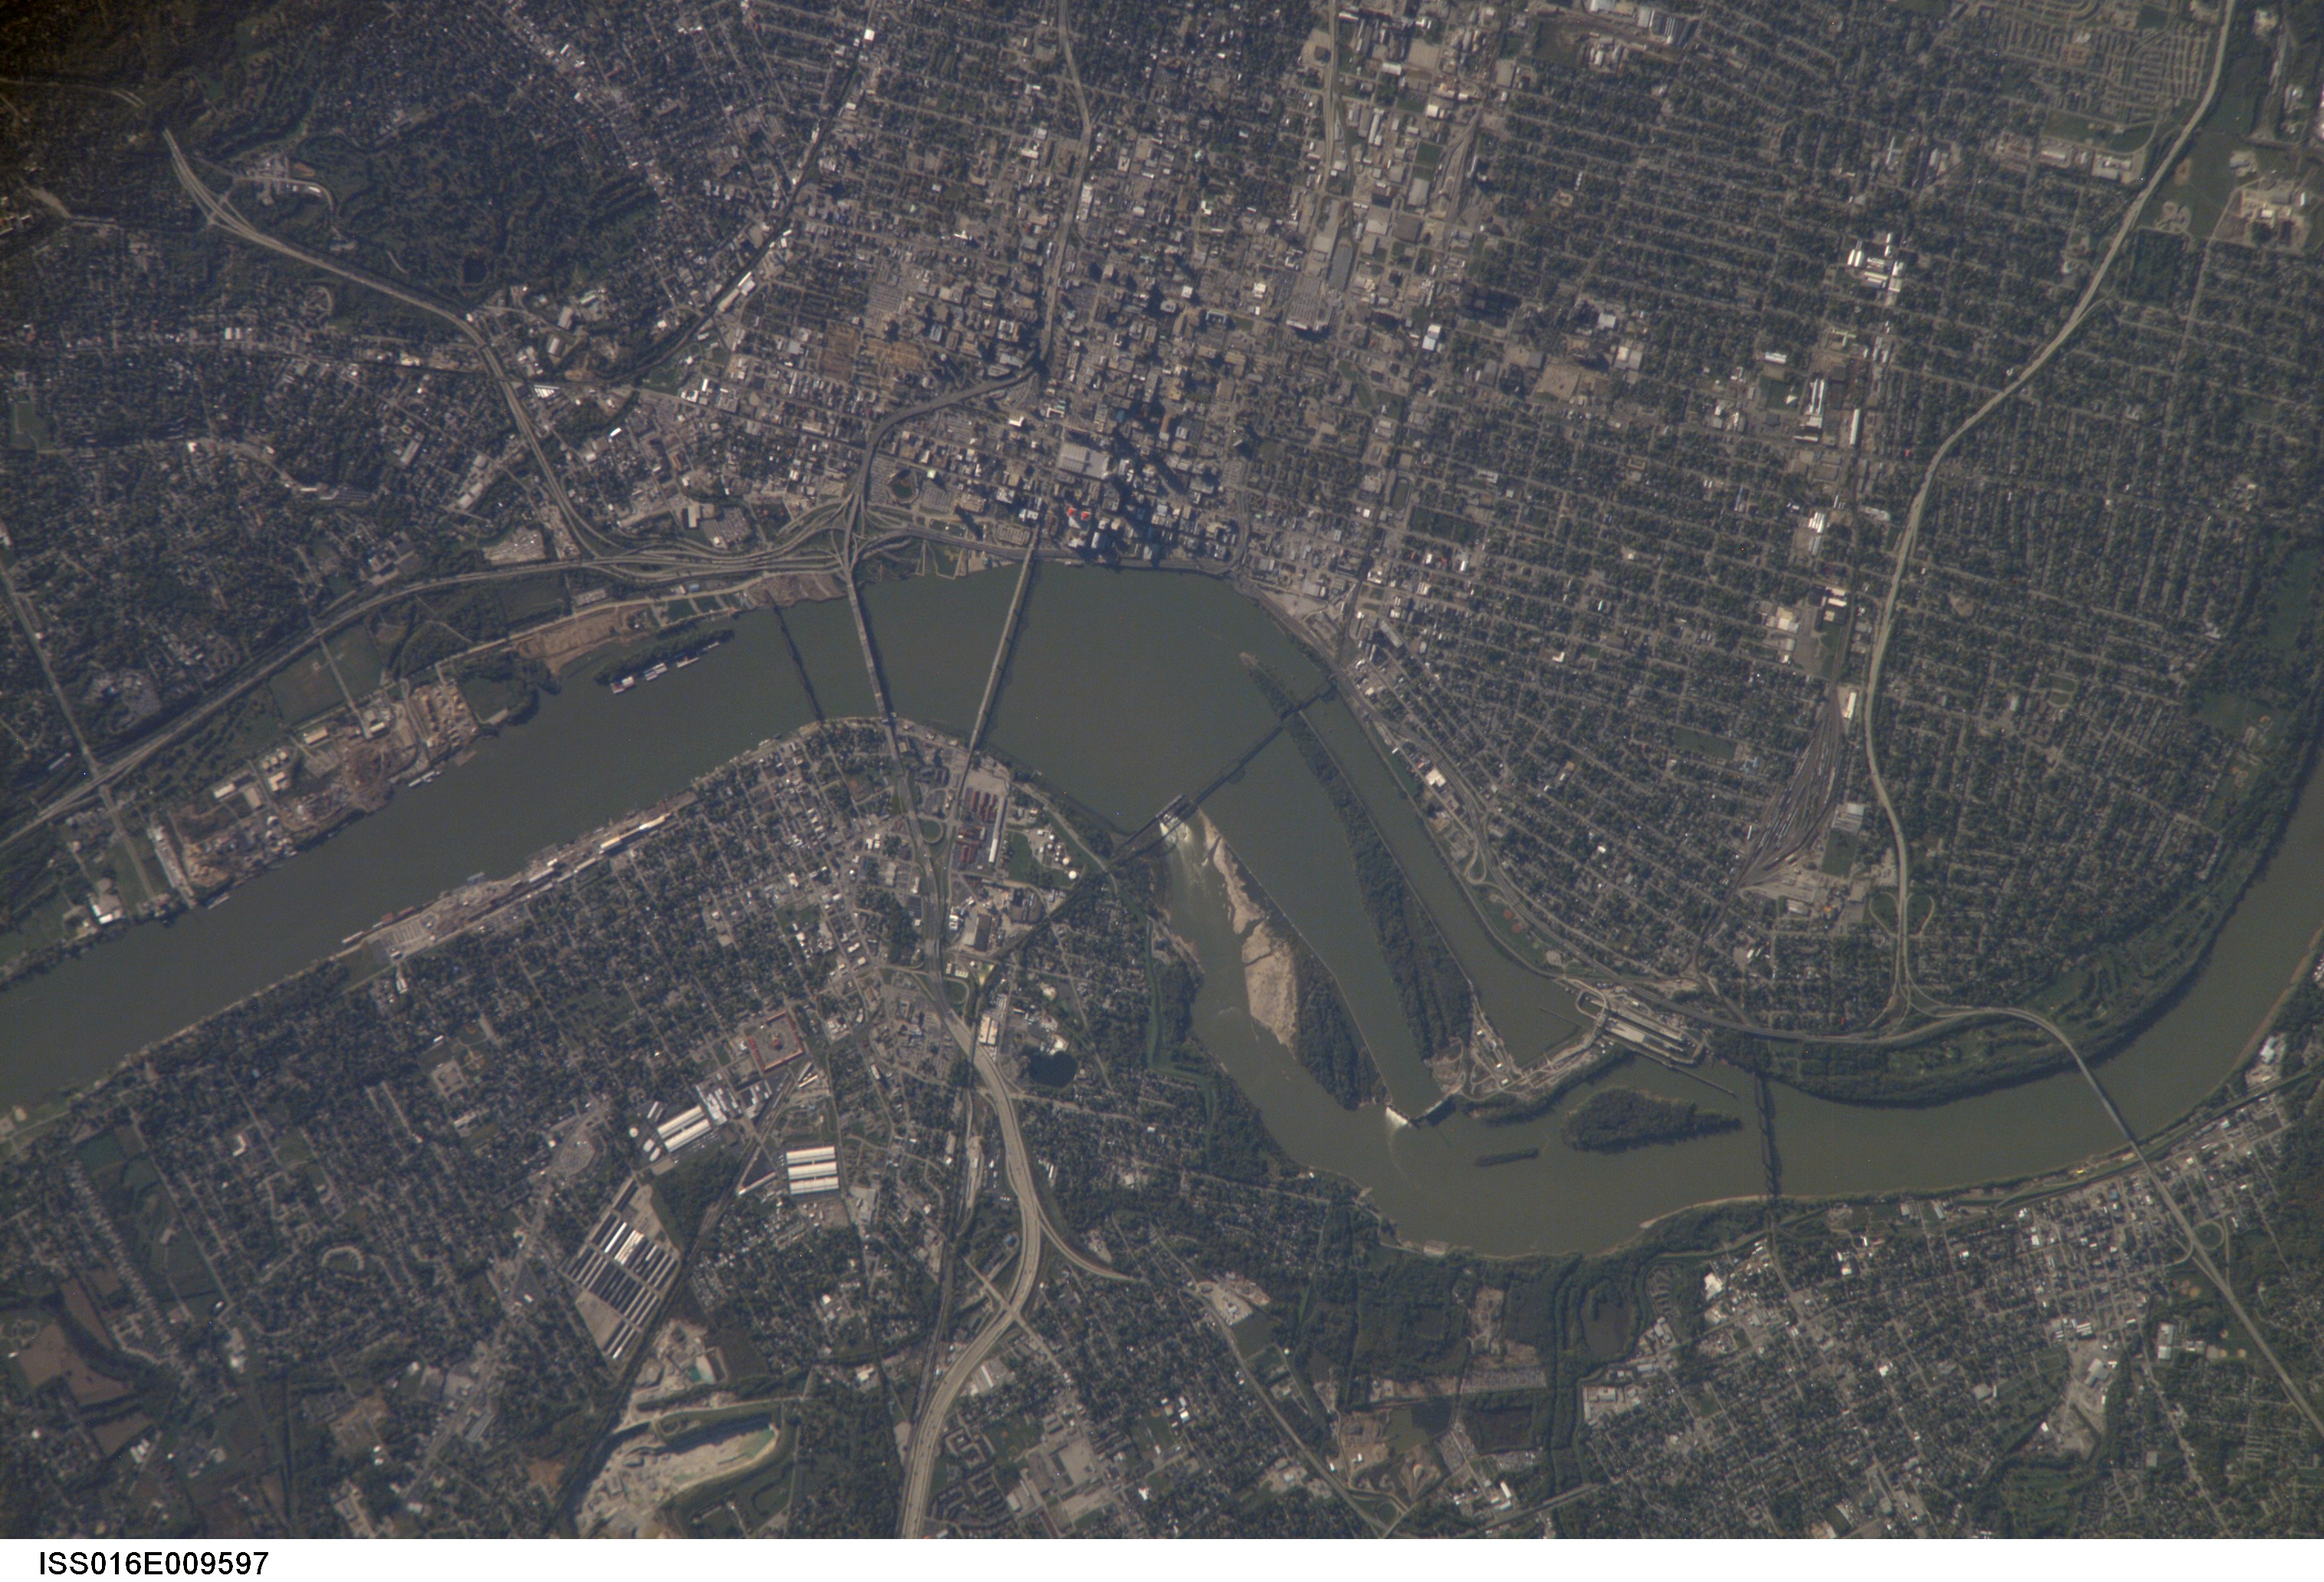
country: USA-INDIANA
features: LOUISVILLE, OHIO RIVER, CITY
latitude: 38.3
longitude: -85.8
